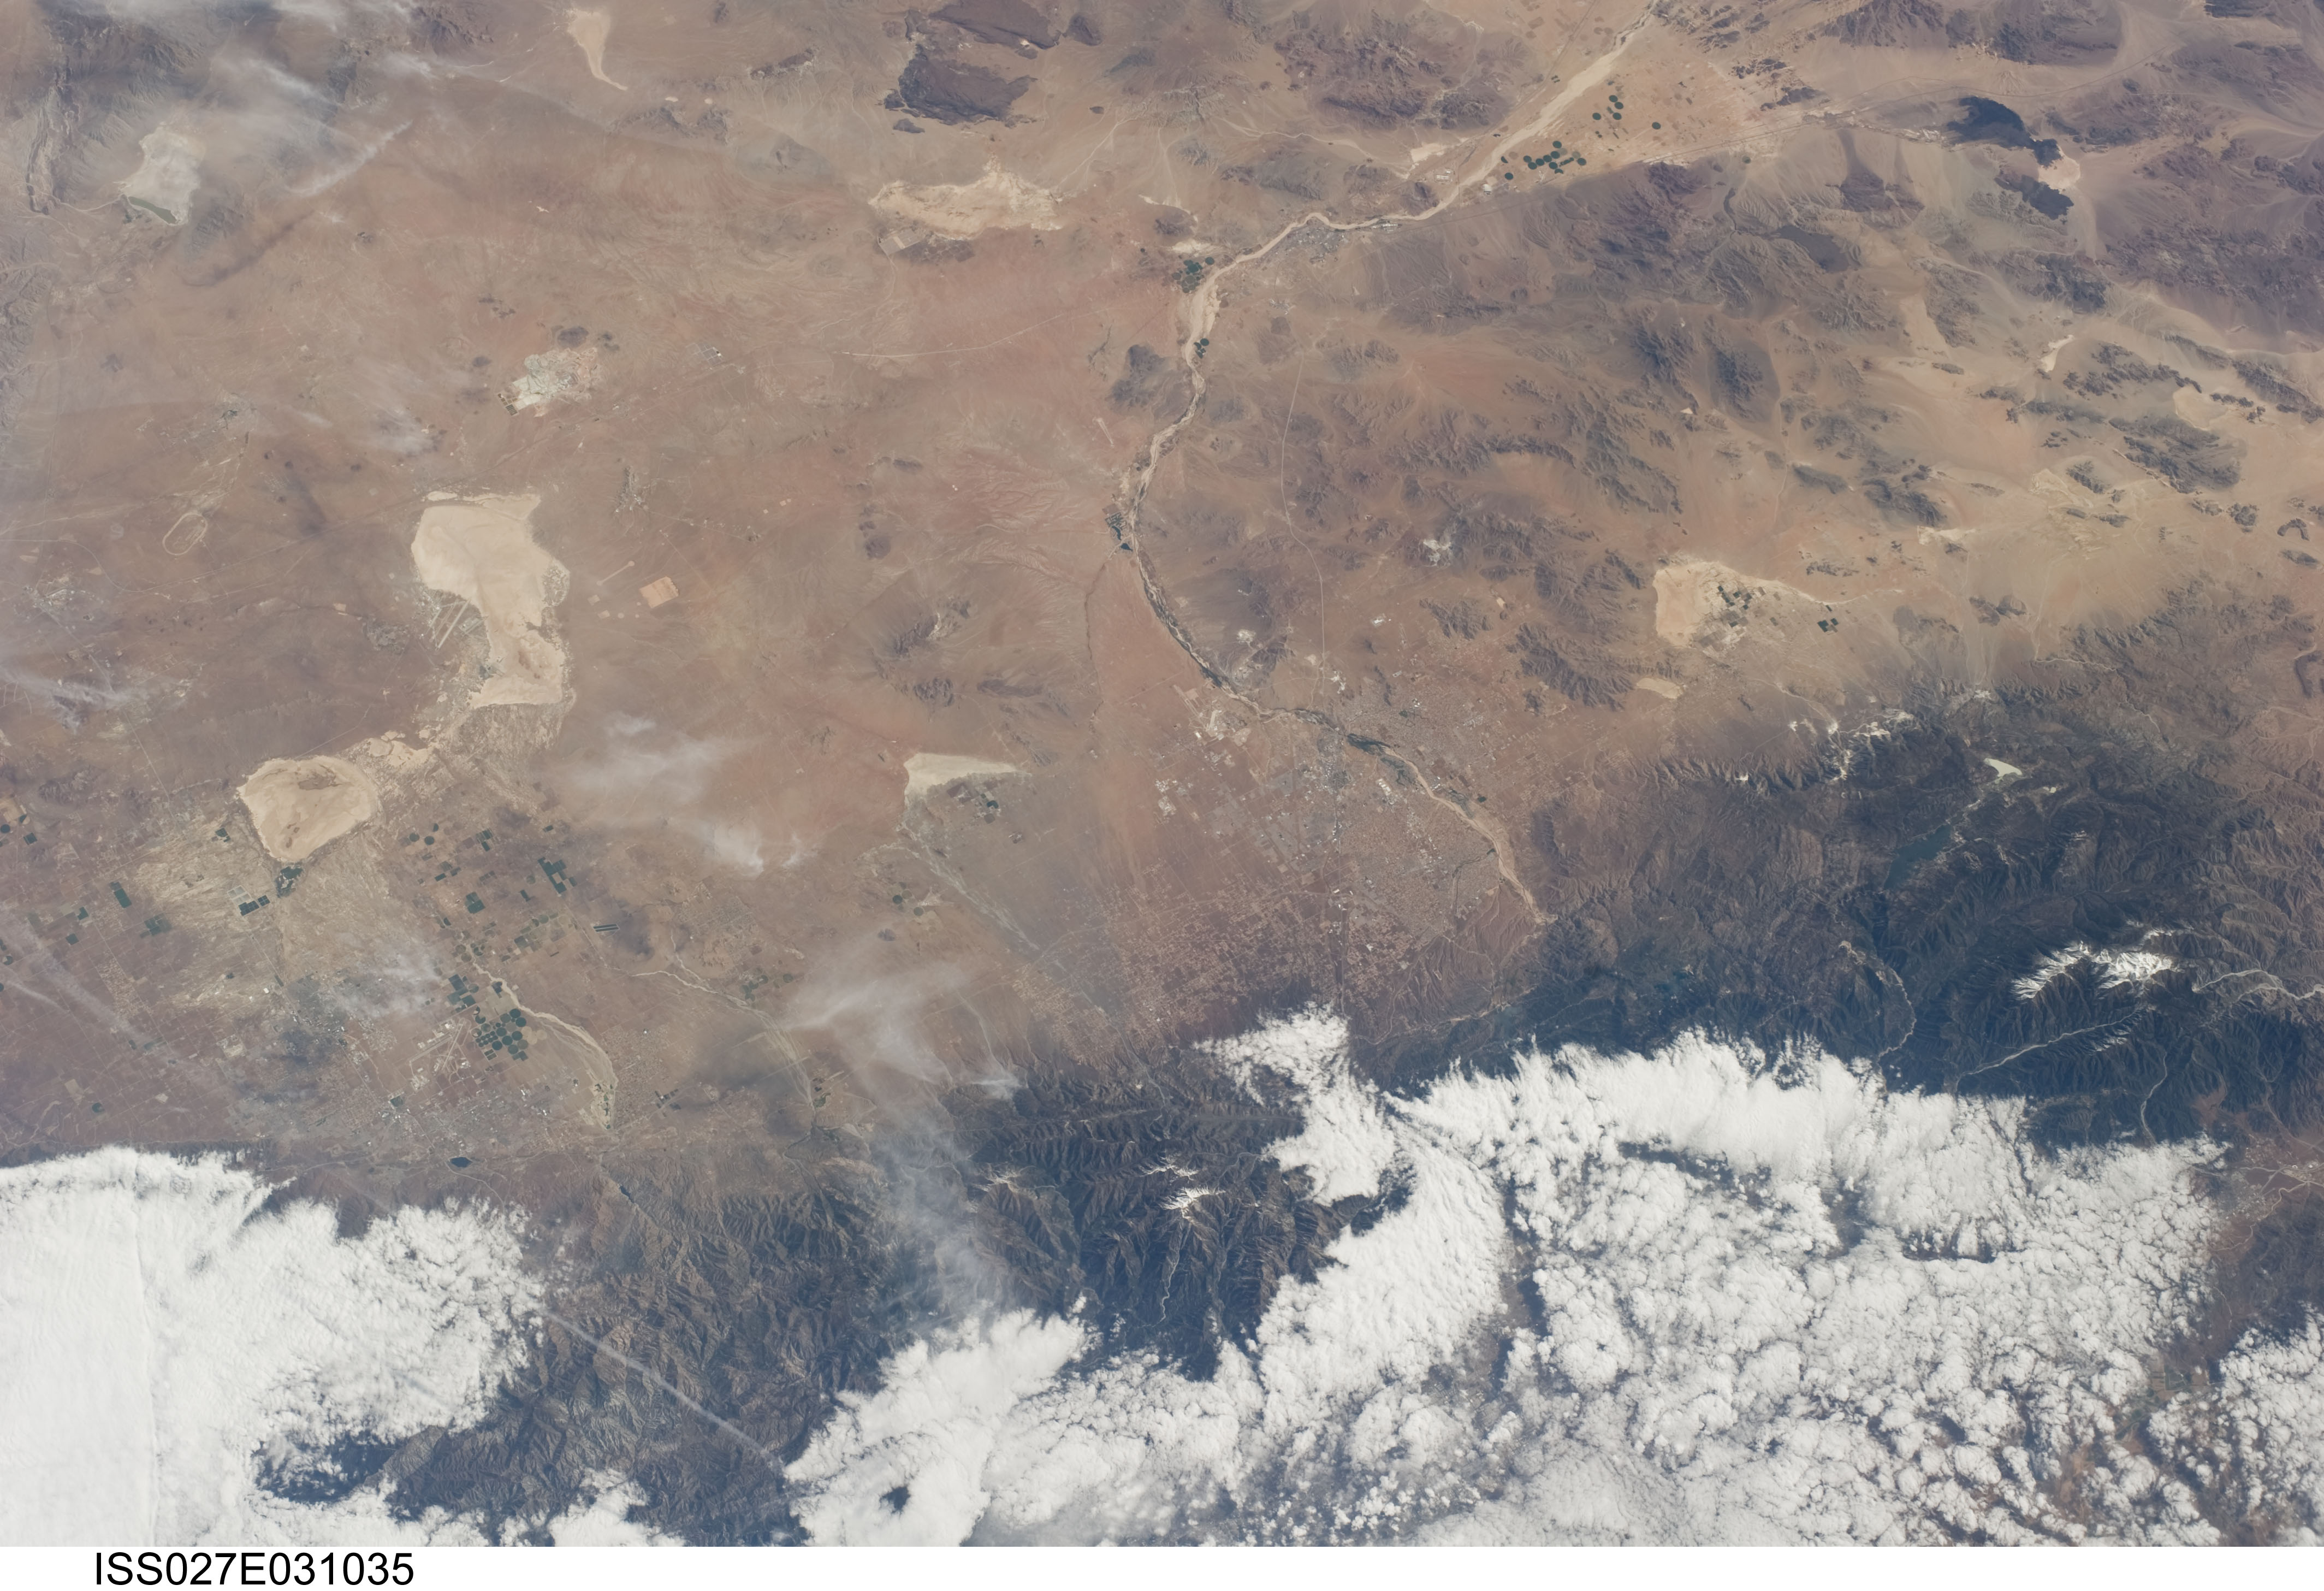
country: USA-CALIFORNIA
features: DES.
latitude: 34.5
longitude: -117.5
